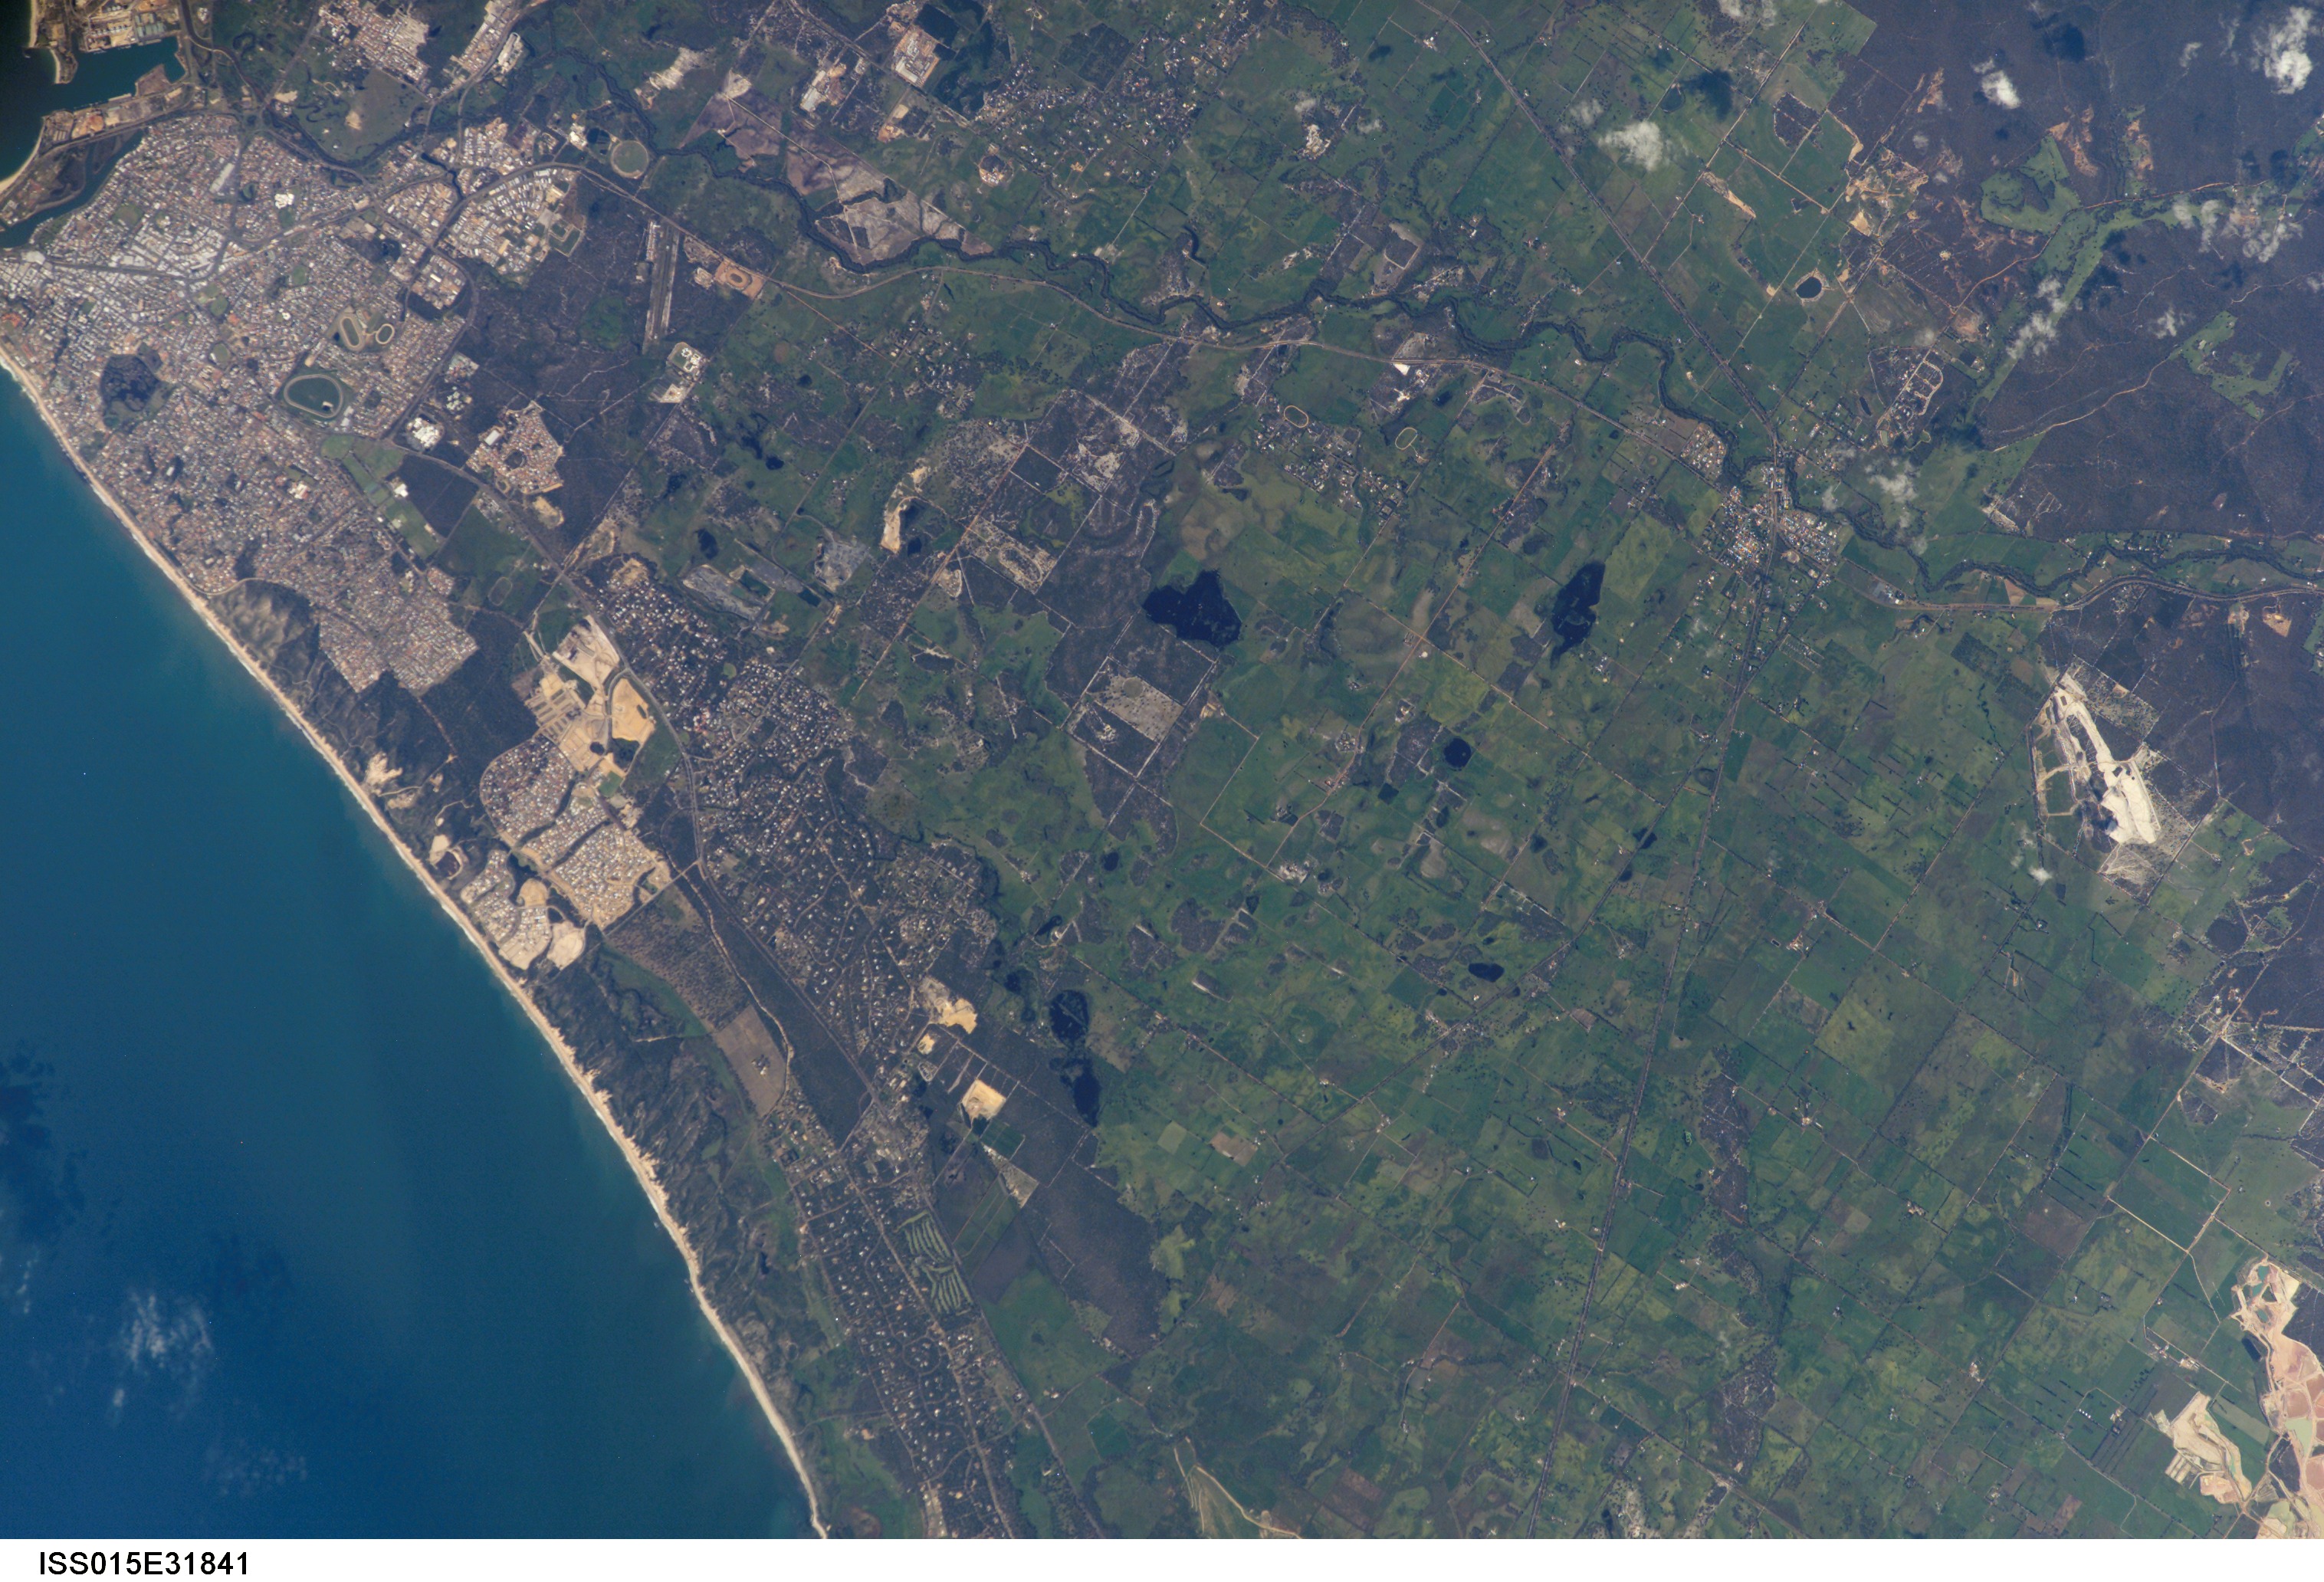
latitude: -33.4
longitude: 115.7
